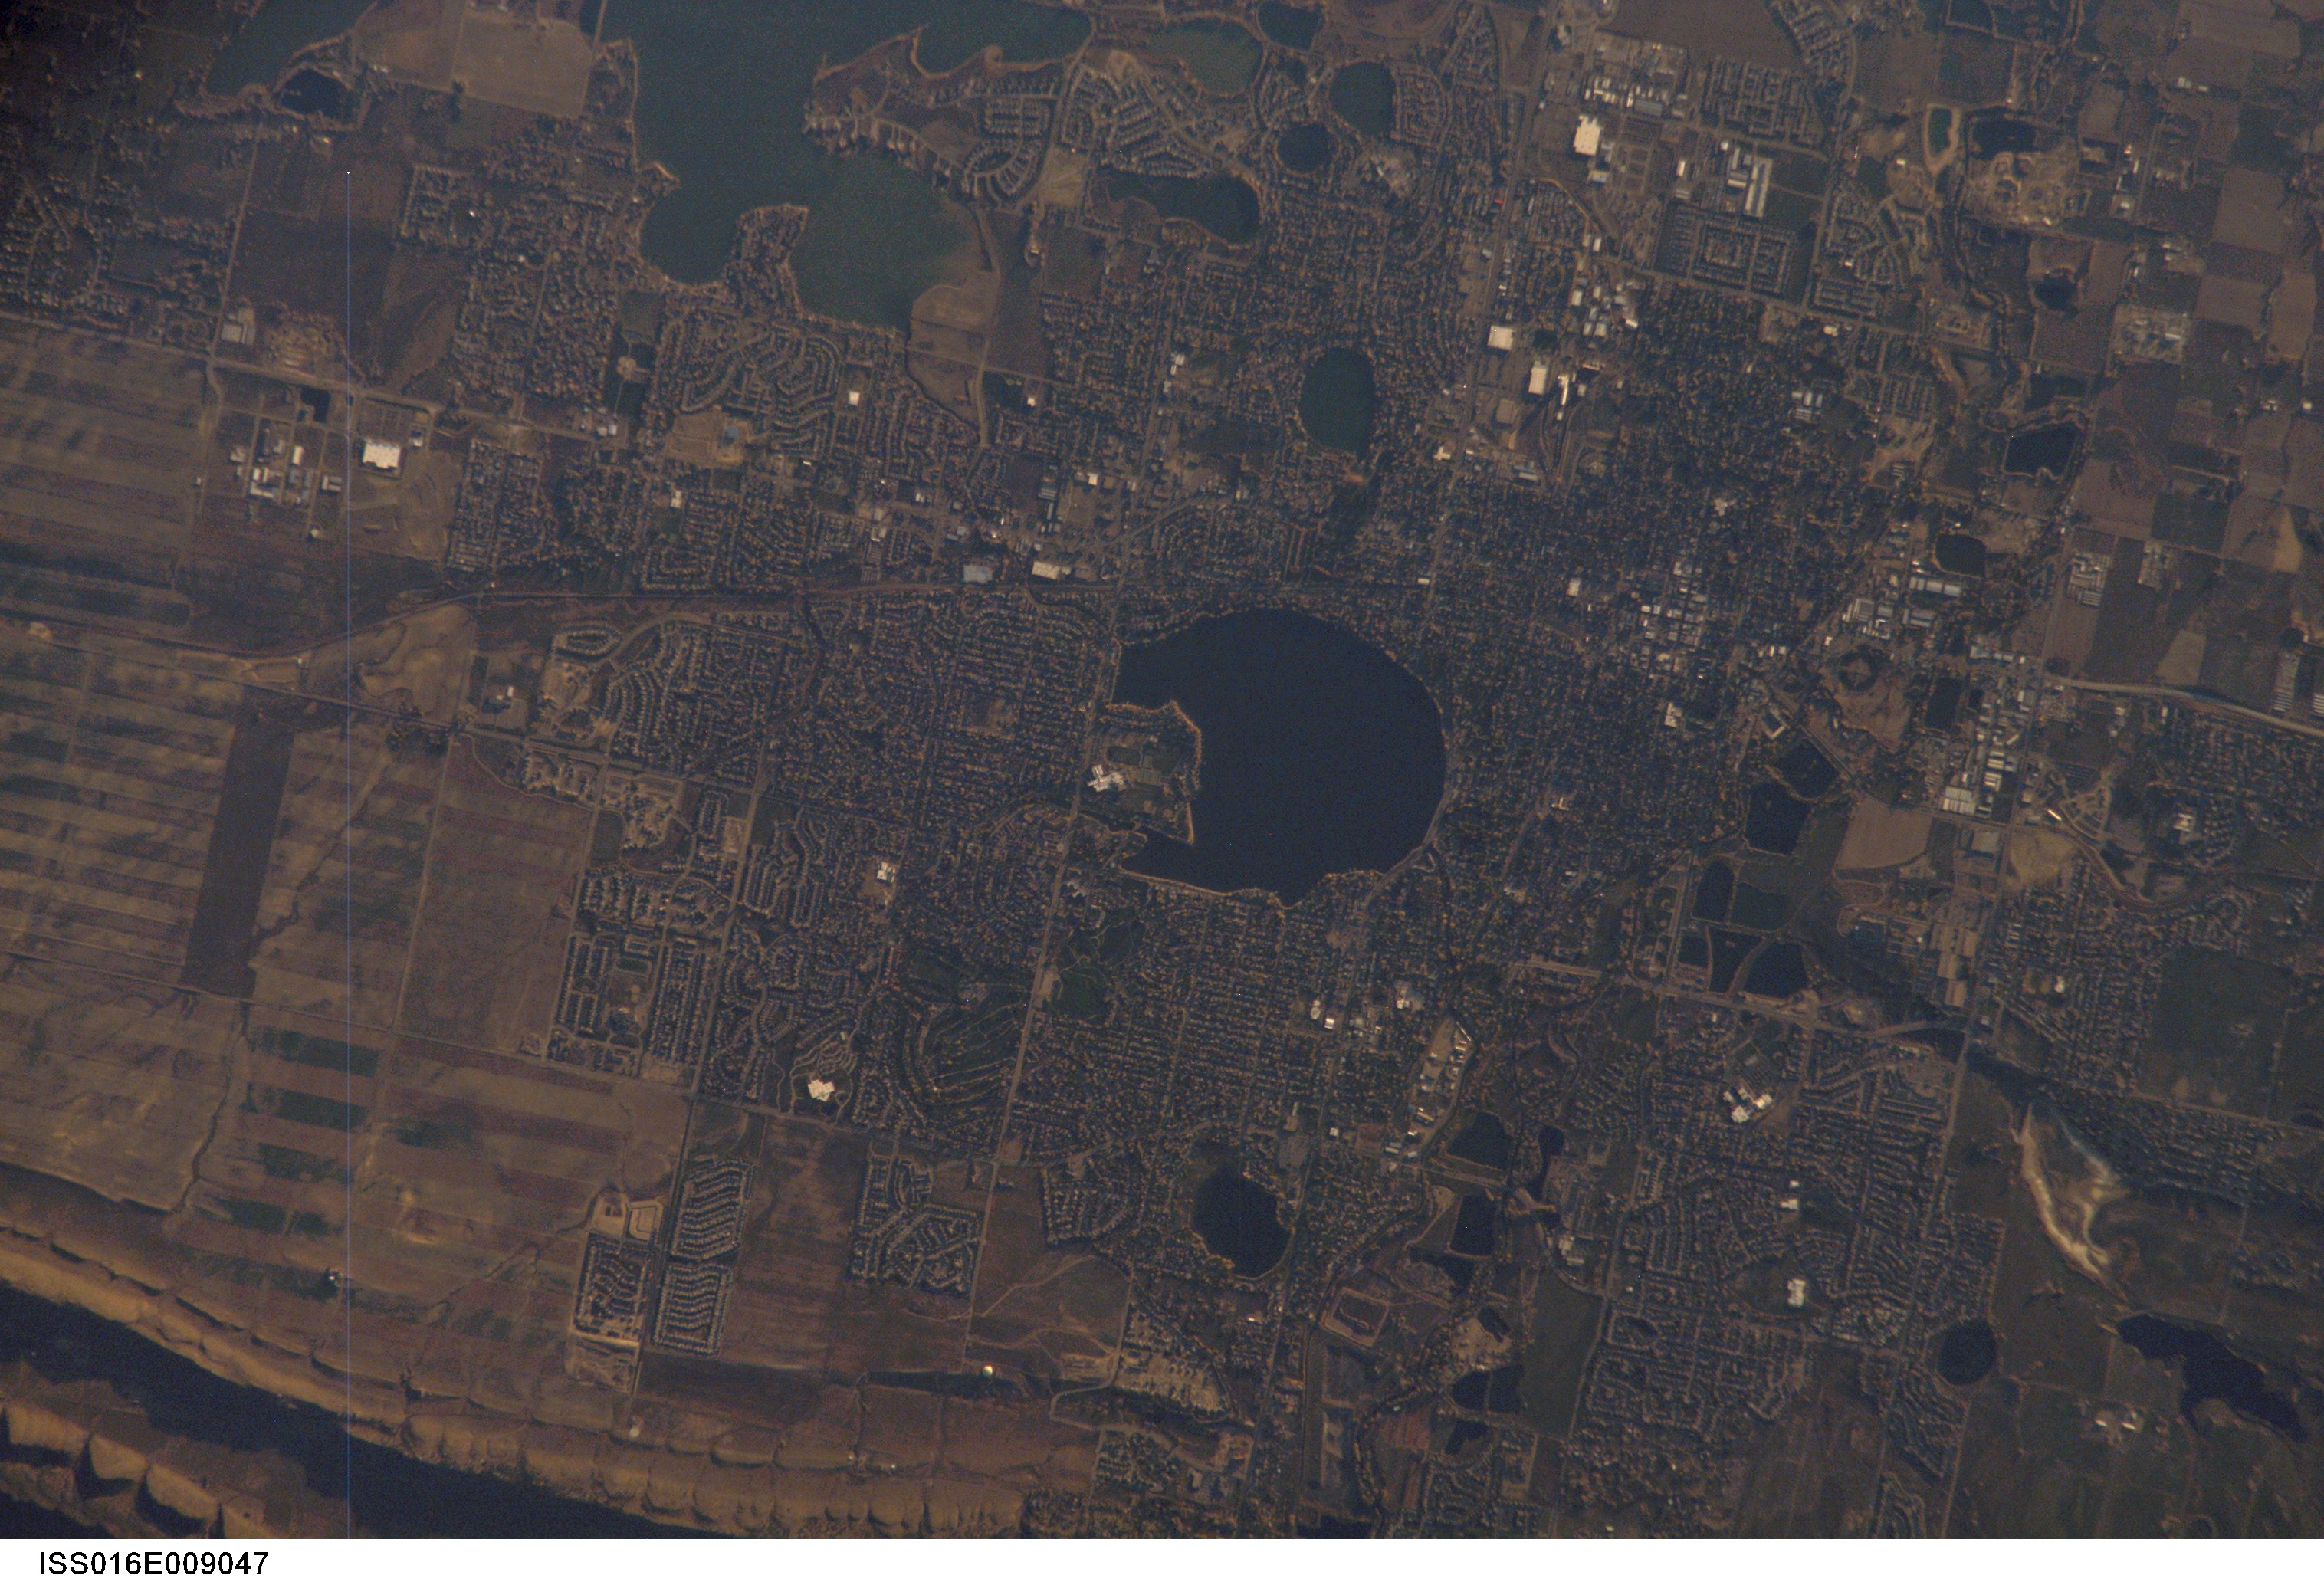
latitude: 40.4
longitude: -105.1
